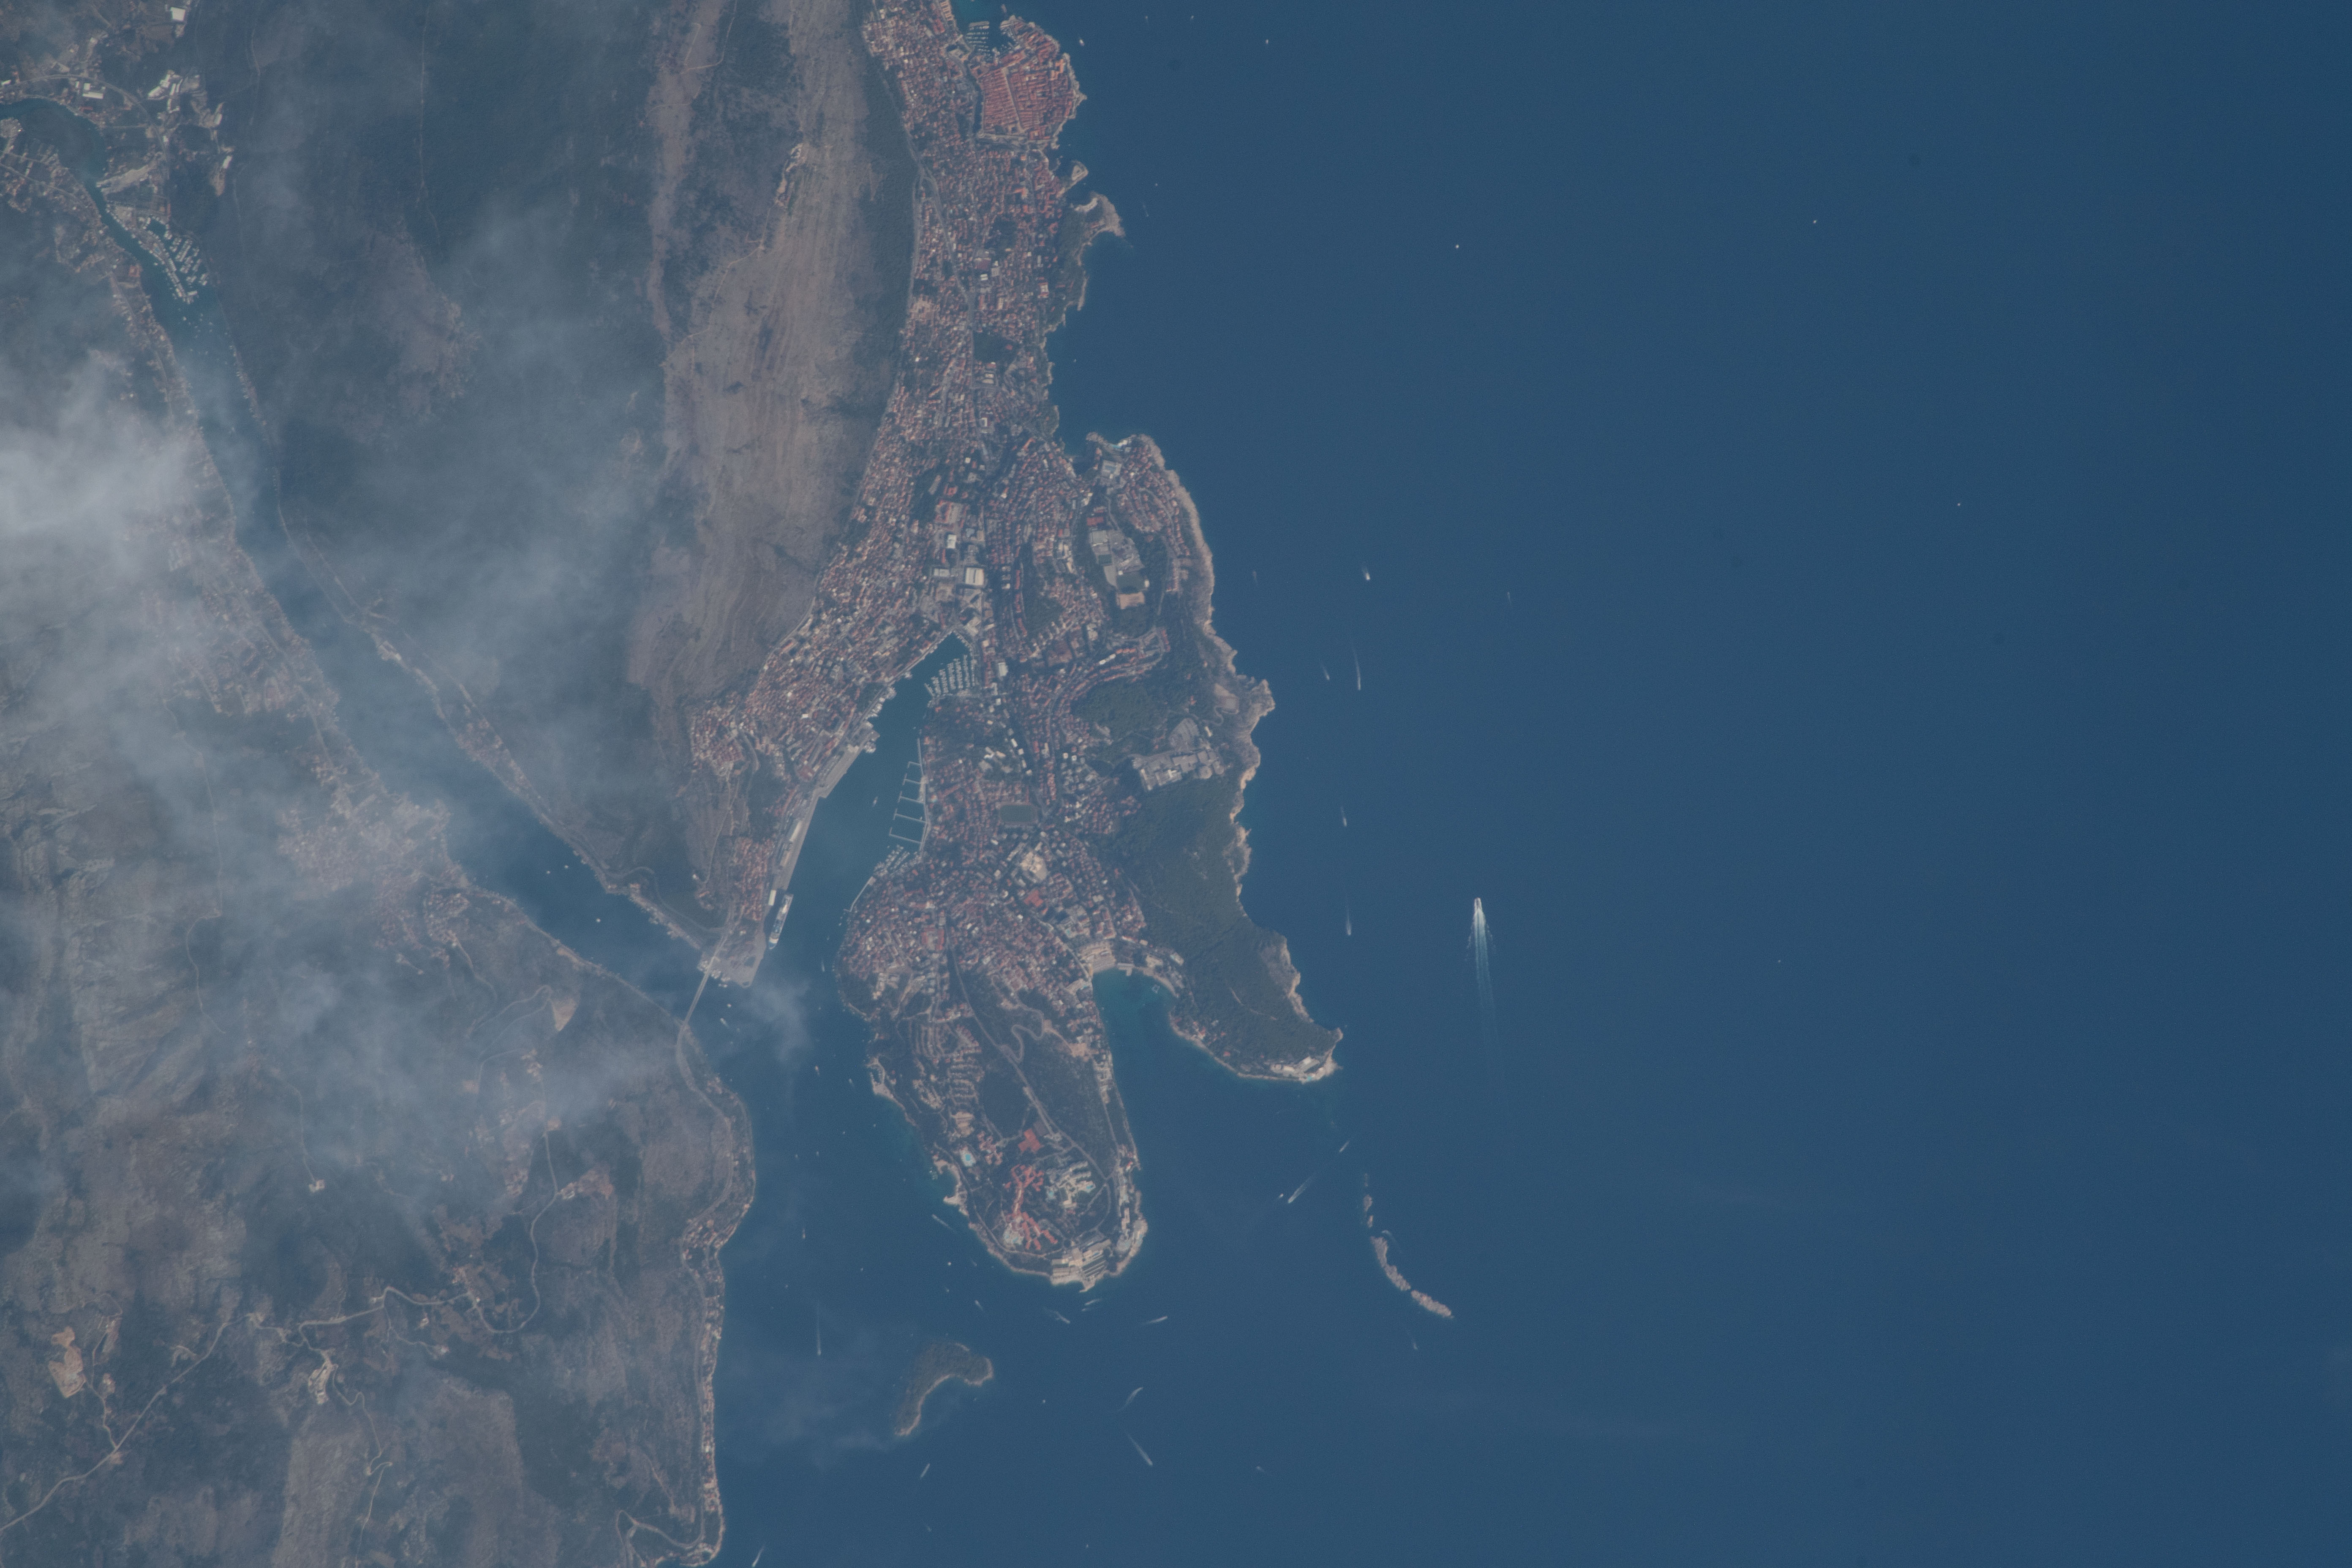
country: CROATIA
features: STADION LAPAD, FOREST PARK VELIKA AND MALA PETKA, JADROLINIJA FERRY SERVICE, ADRIATIC SEA
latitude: 42.6
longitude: 18.1
